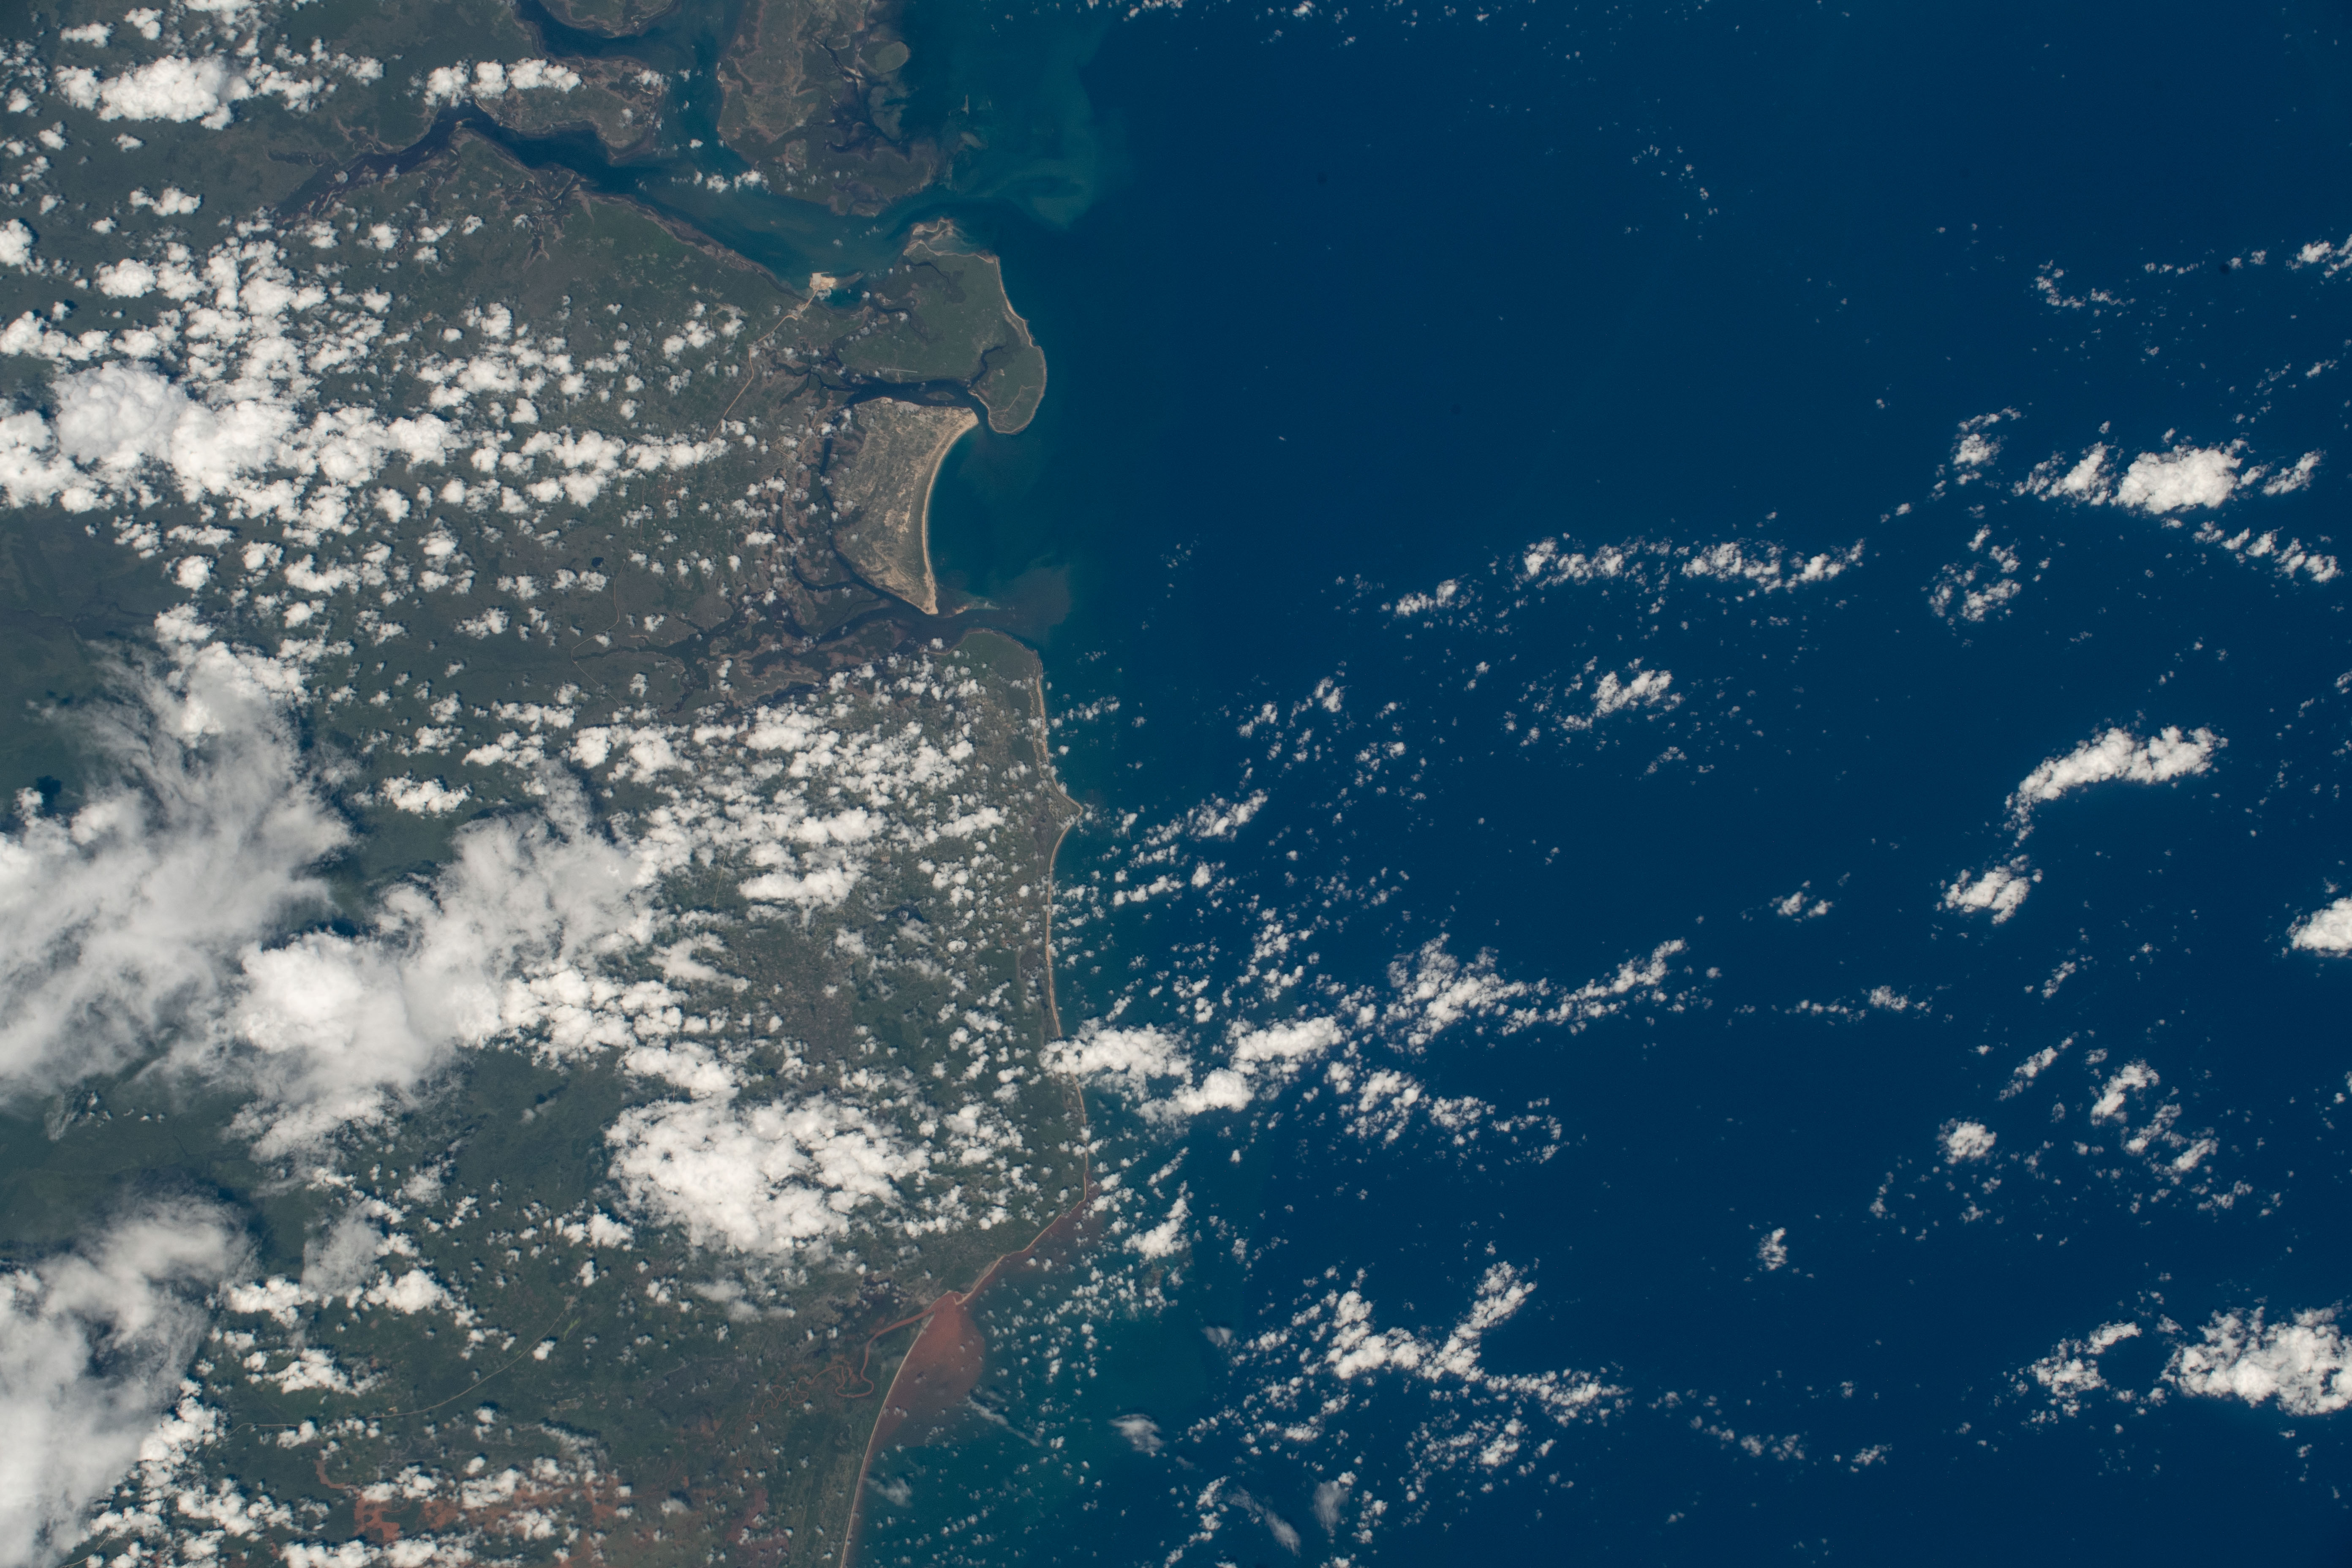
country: KENYA
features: LAMU
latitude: -2.6
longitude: 40.8
